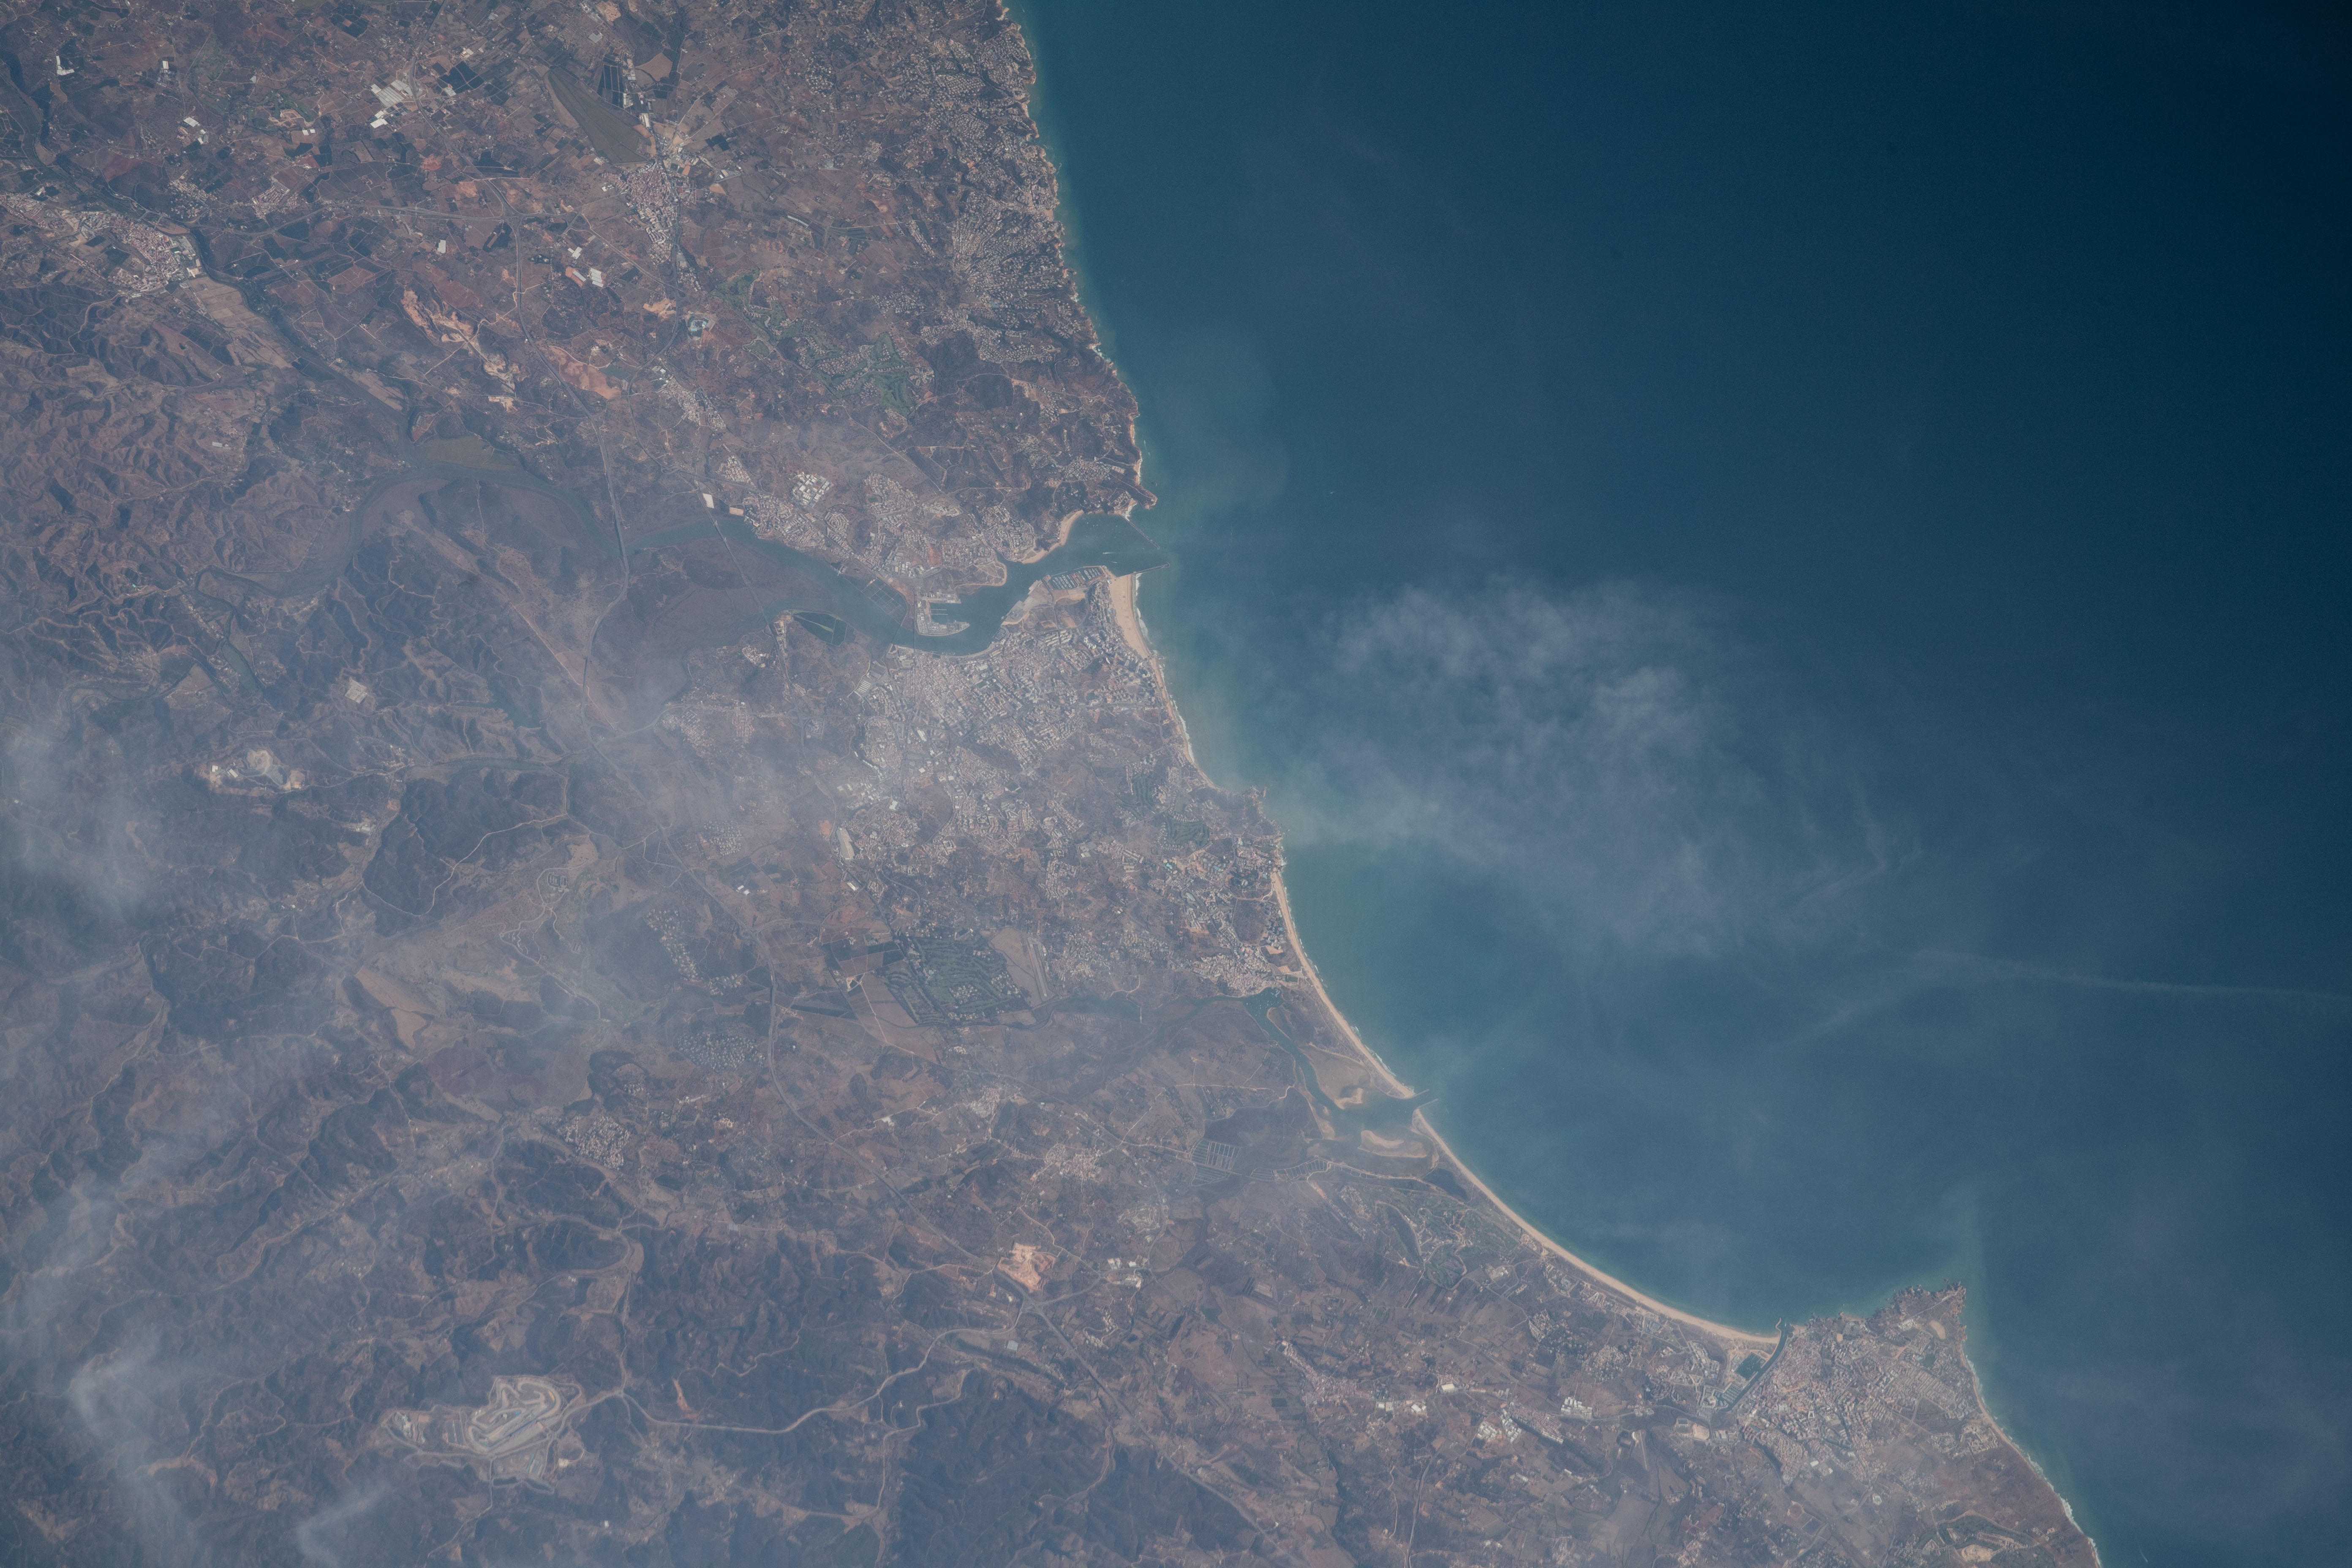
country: PORTUGAL
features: VAU DA ROCHA, BOIAO
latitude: 37.1
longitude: -8.6
